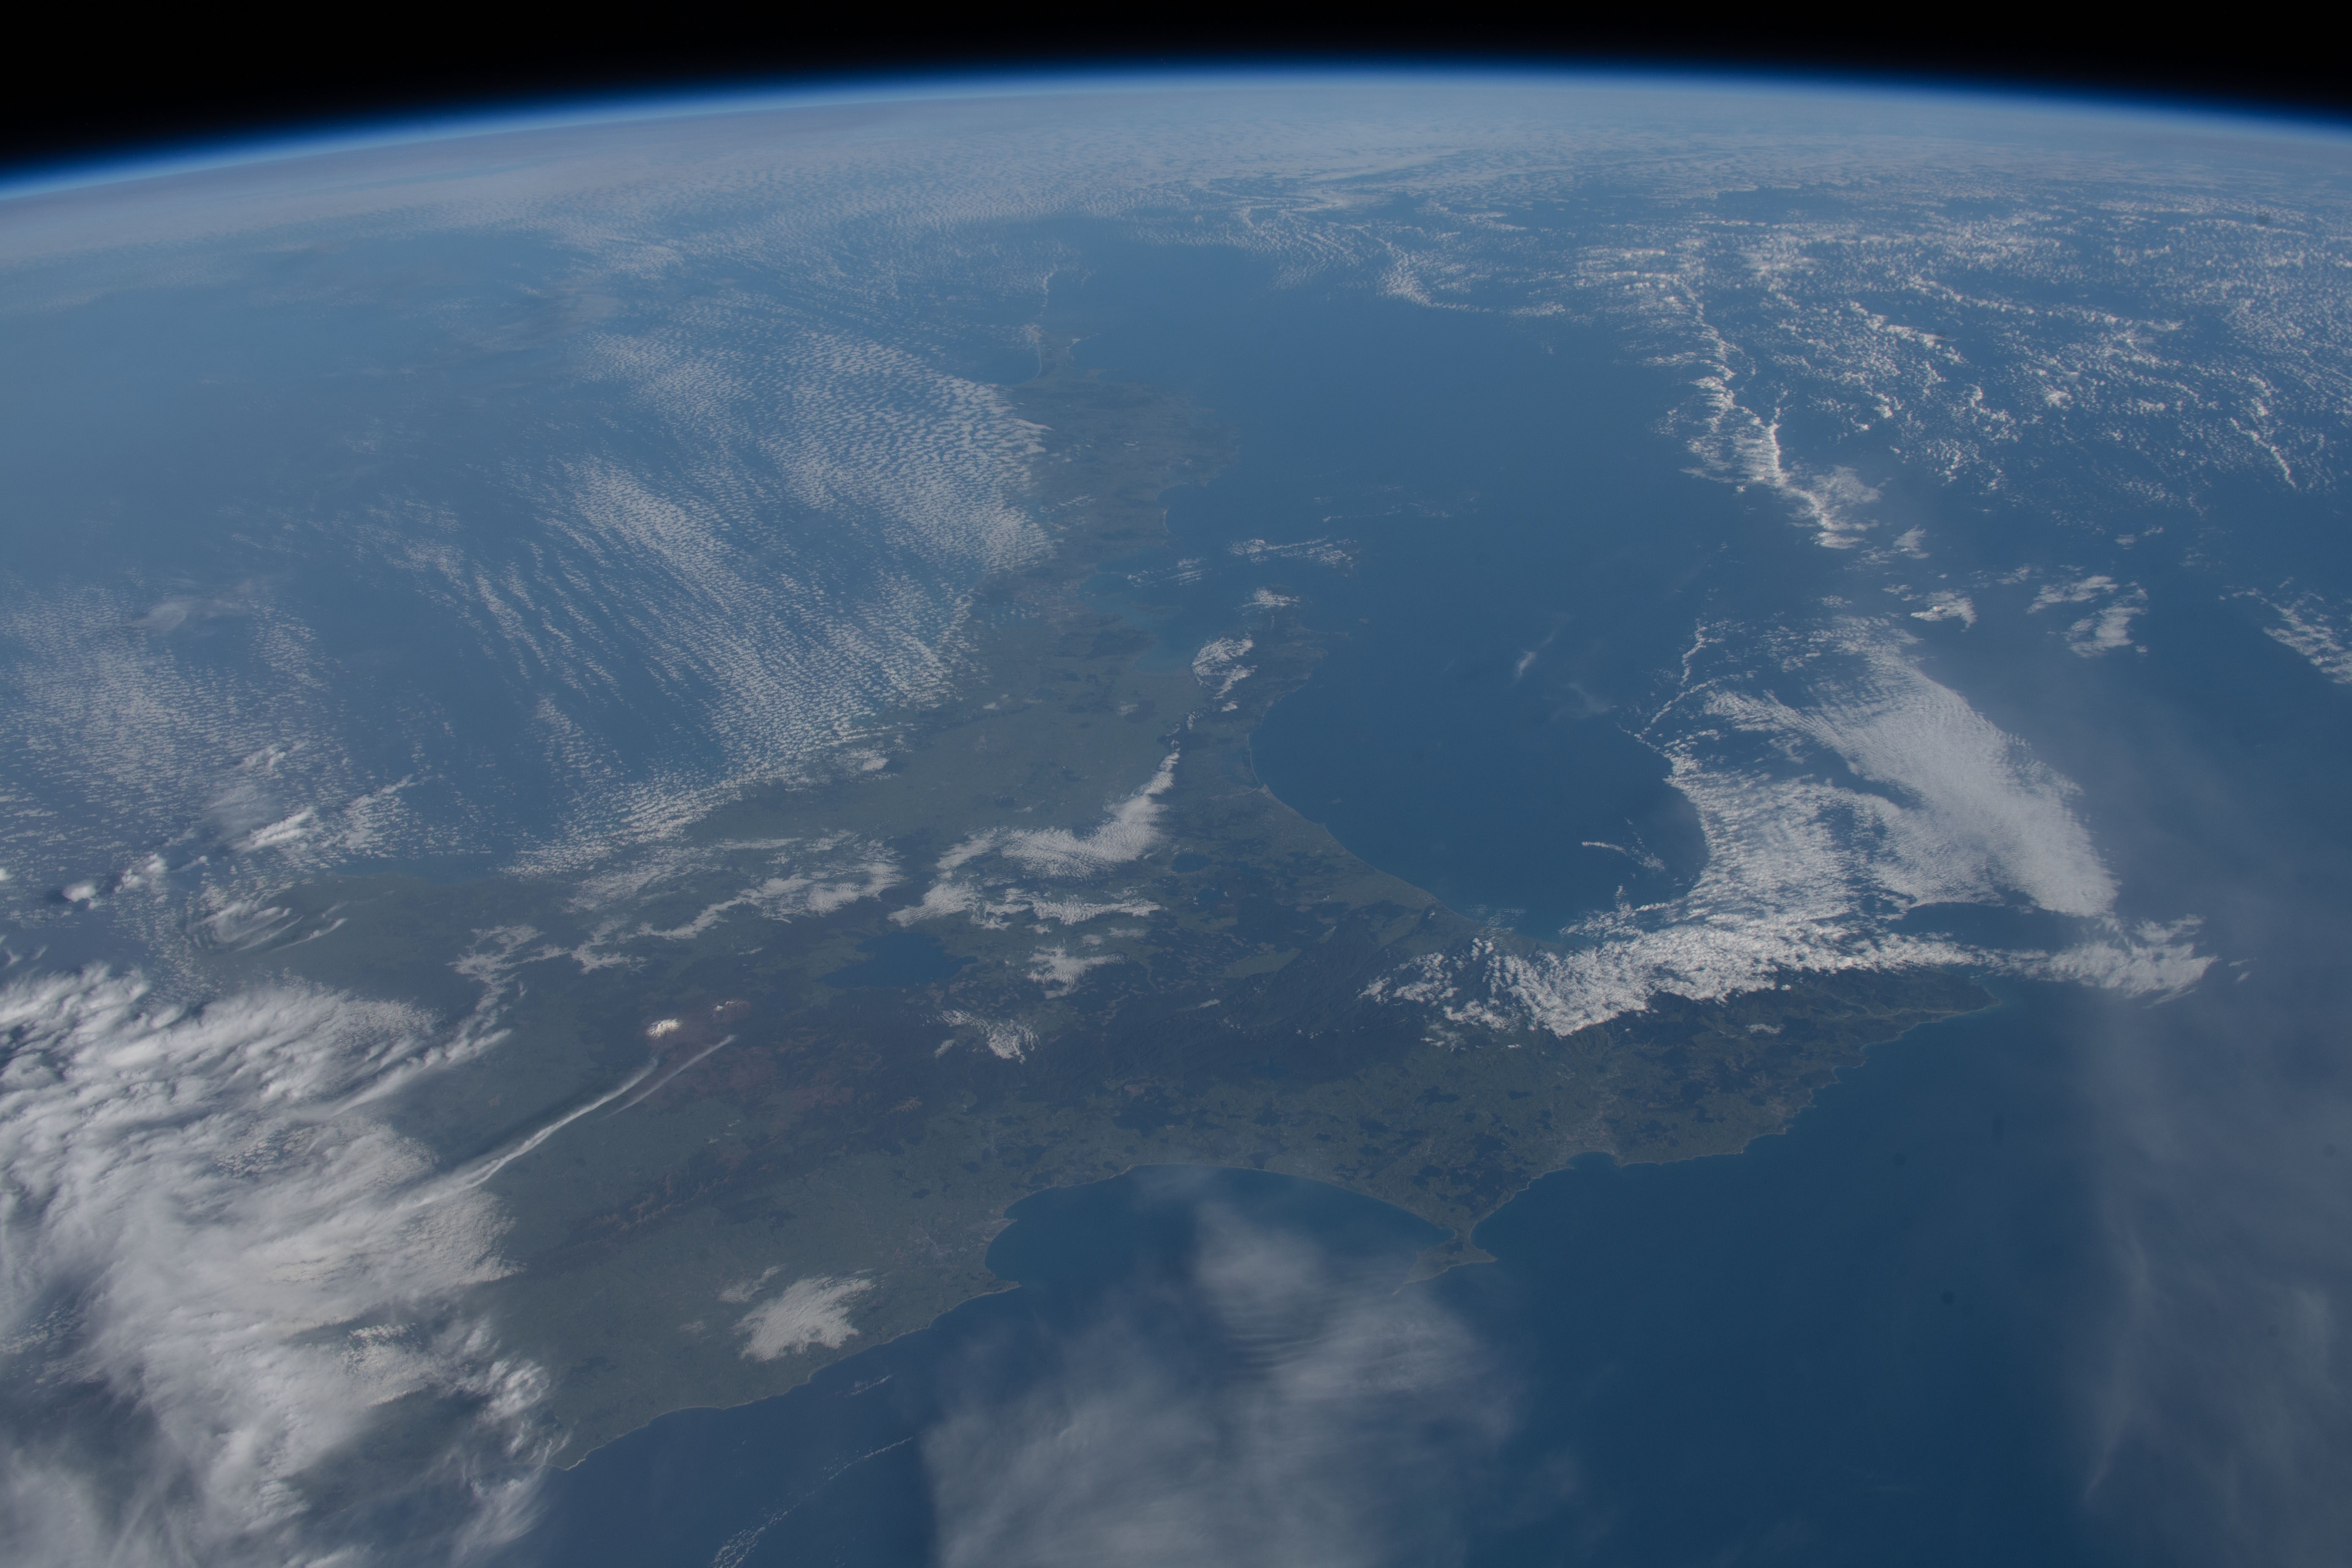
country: NEW ZEALAND-NI
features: NORTH ISLAND, BAY OF PLENTY
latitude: -37.5
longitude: 176.0
